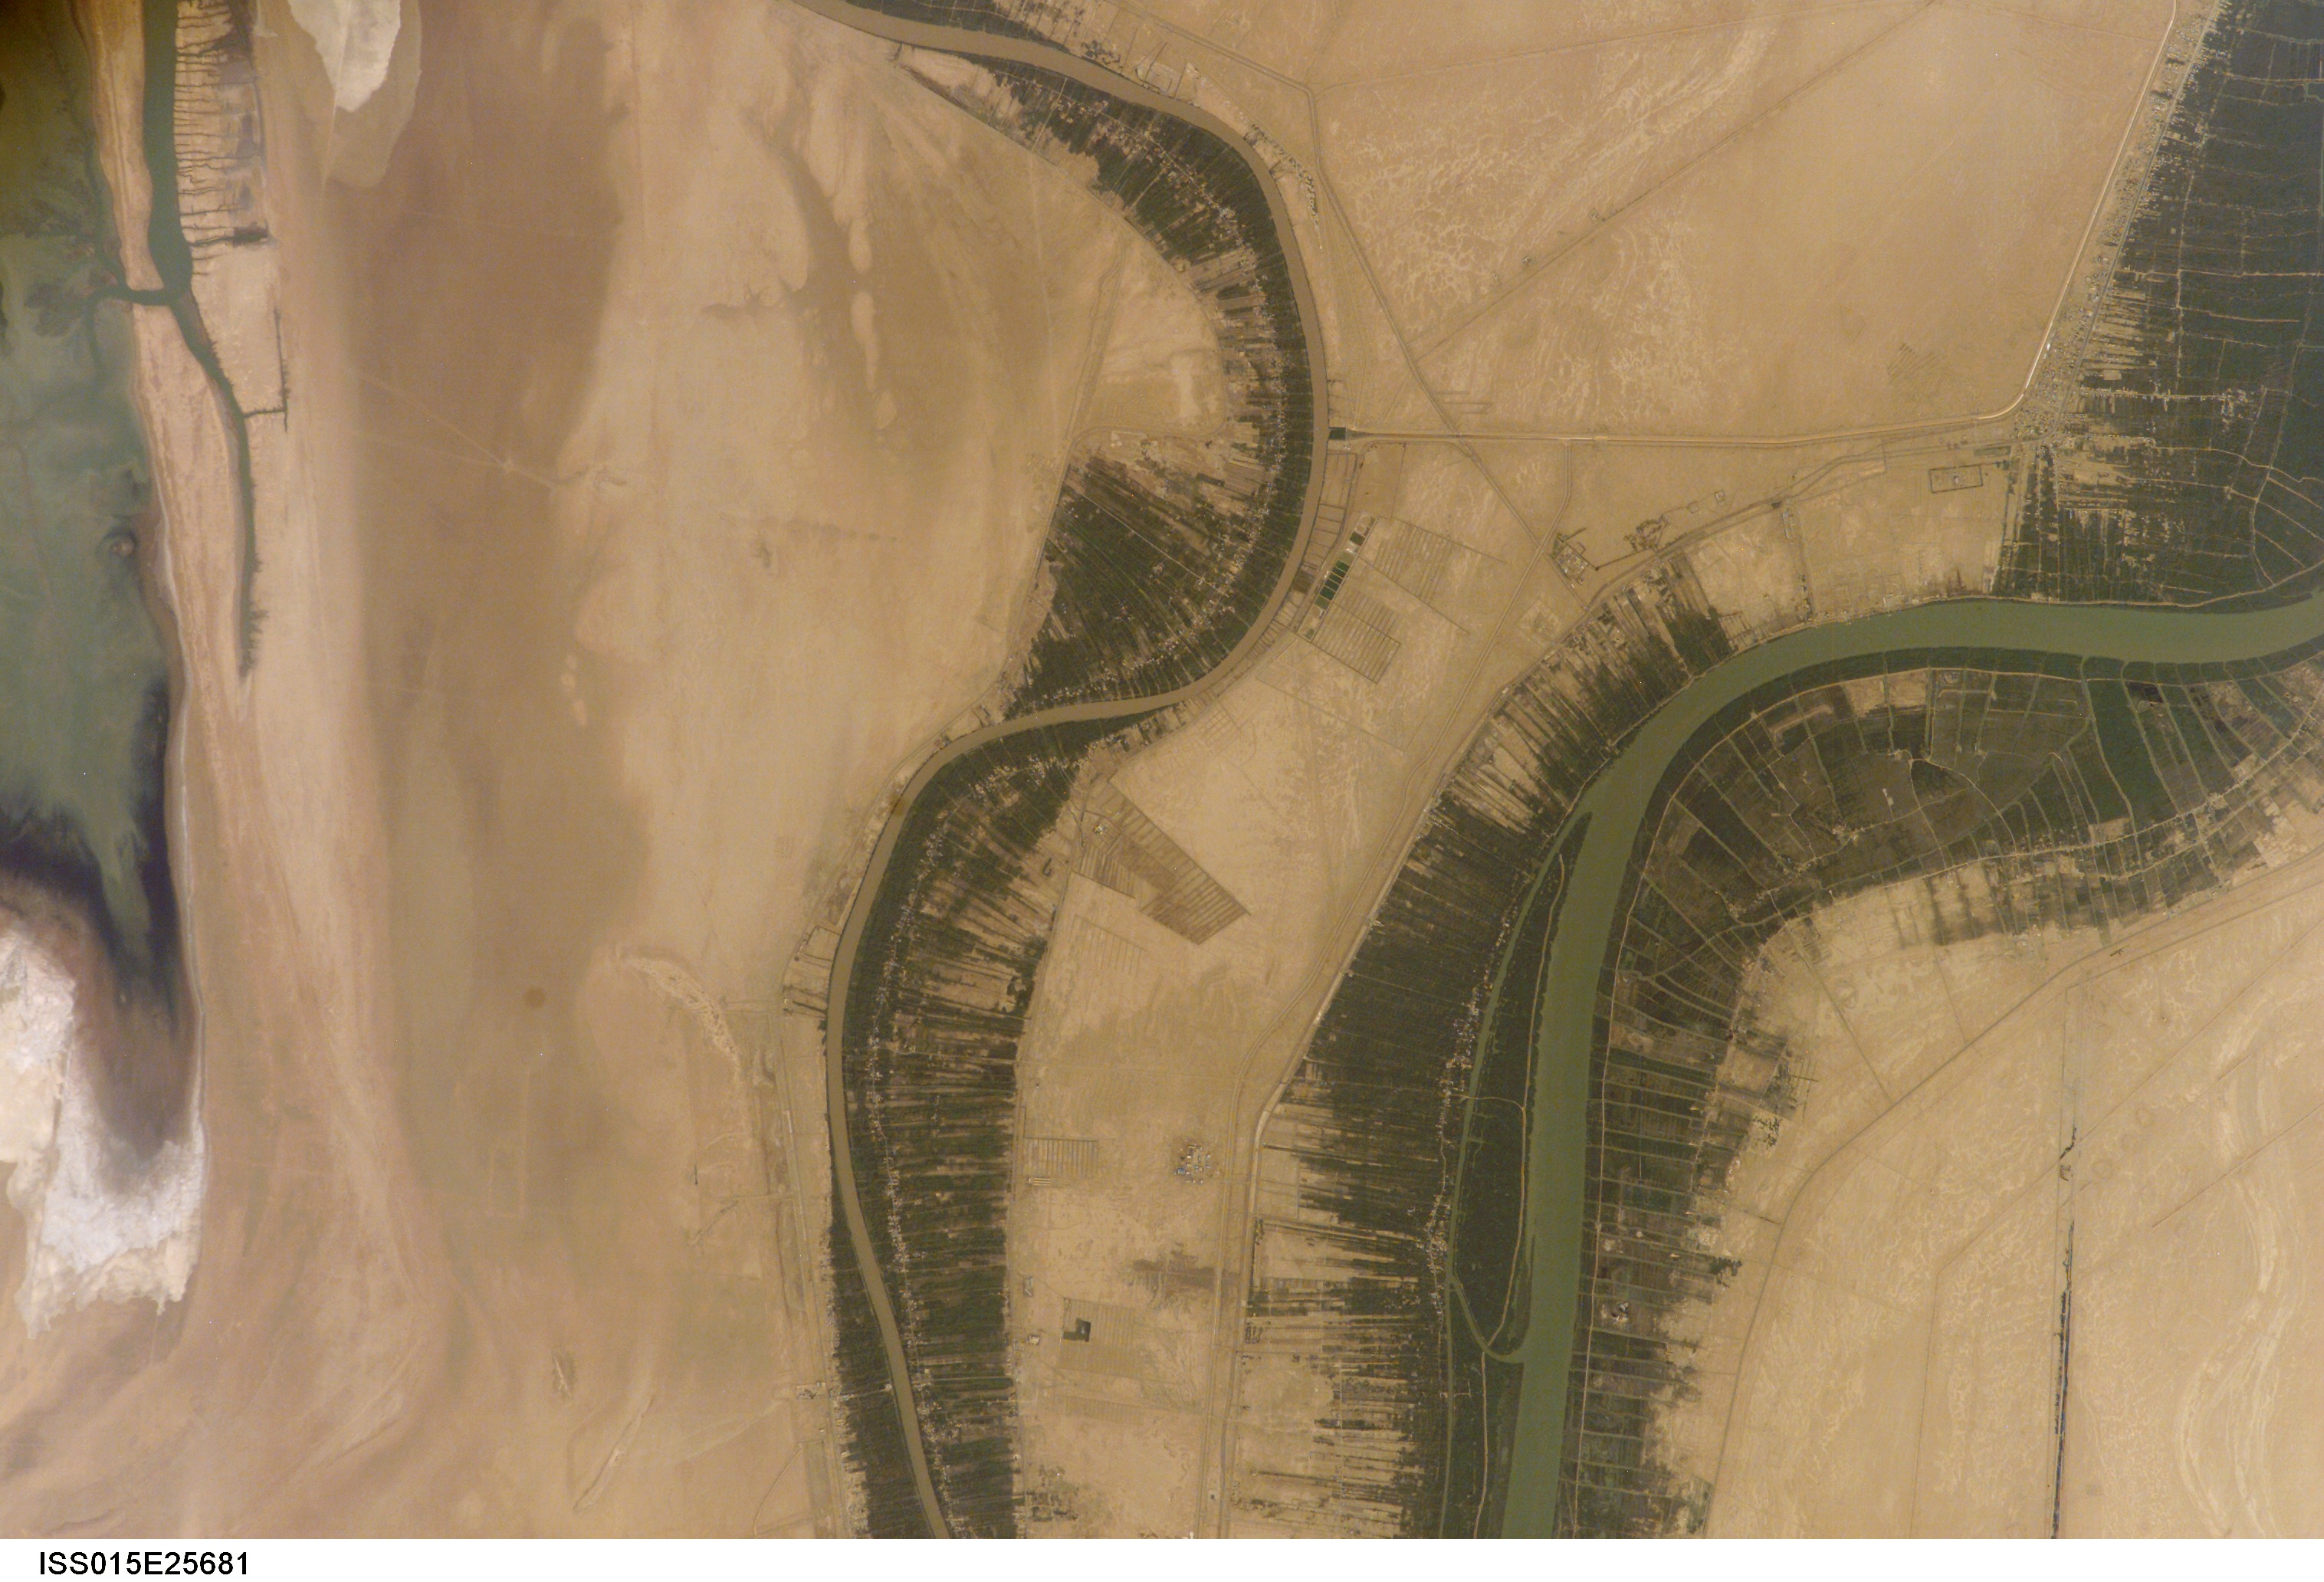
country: IRAN
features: AL'ARAB CHAN., AGR., FLATS
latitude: 30.2
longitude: 48.5
